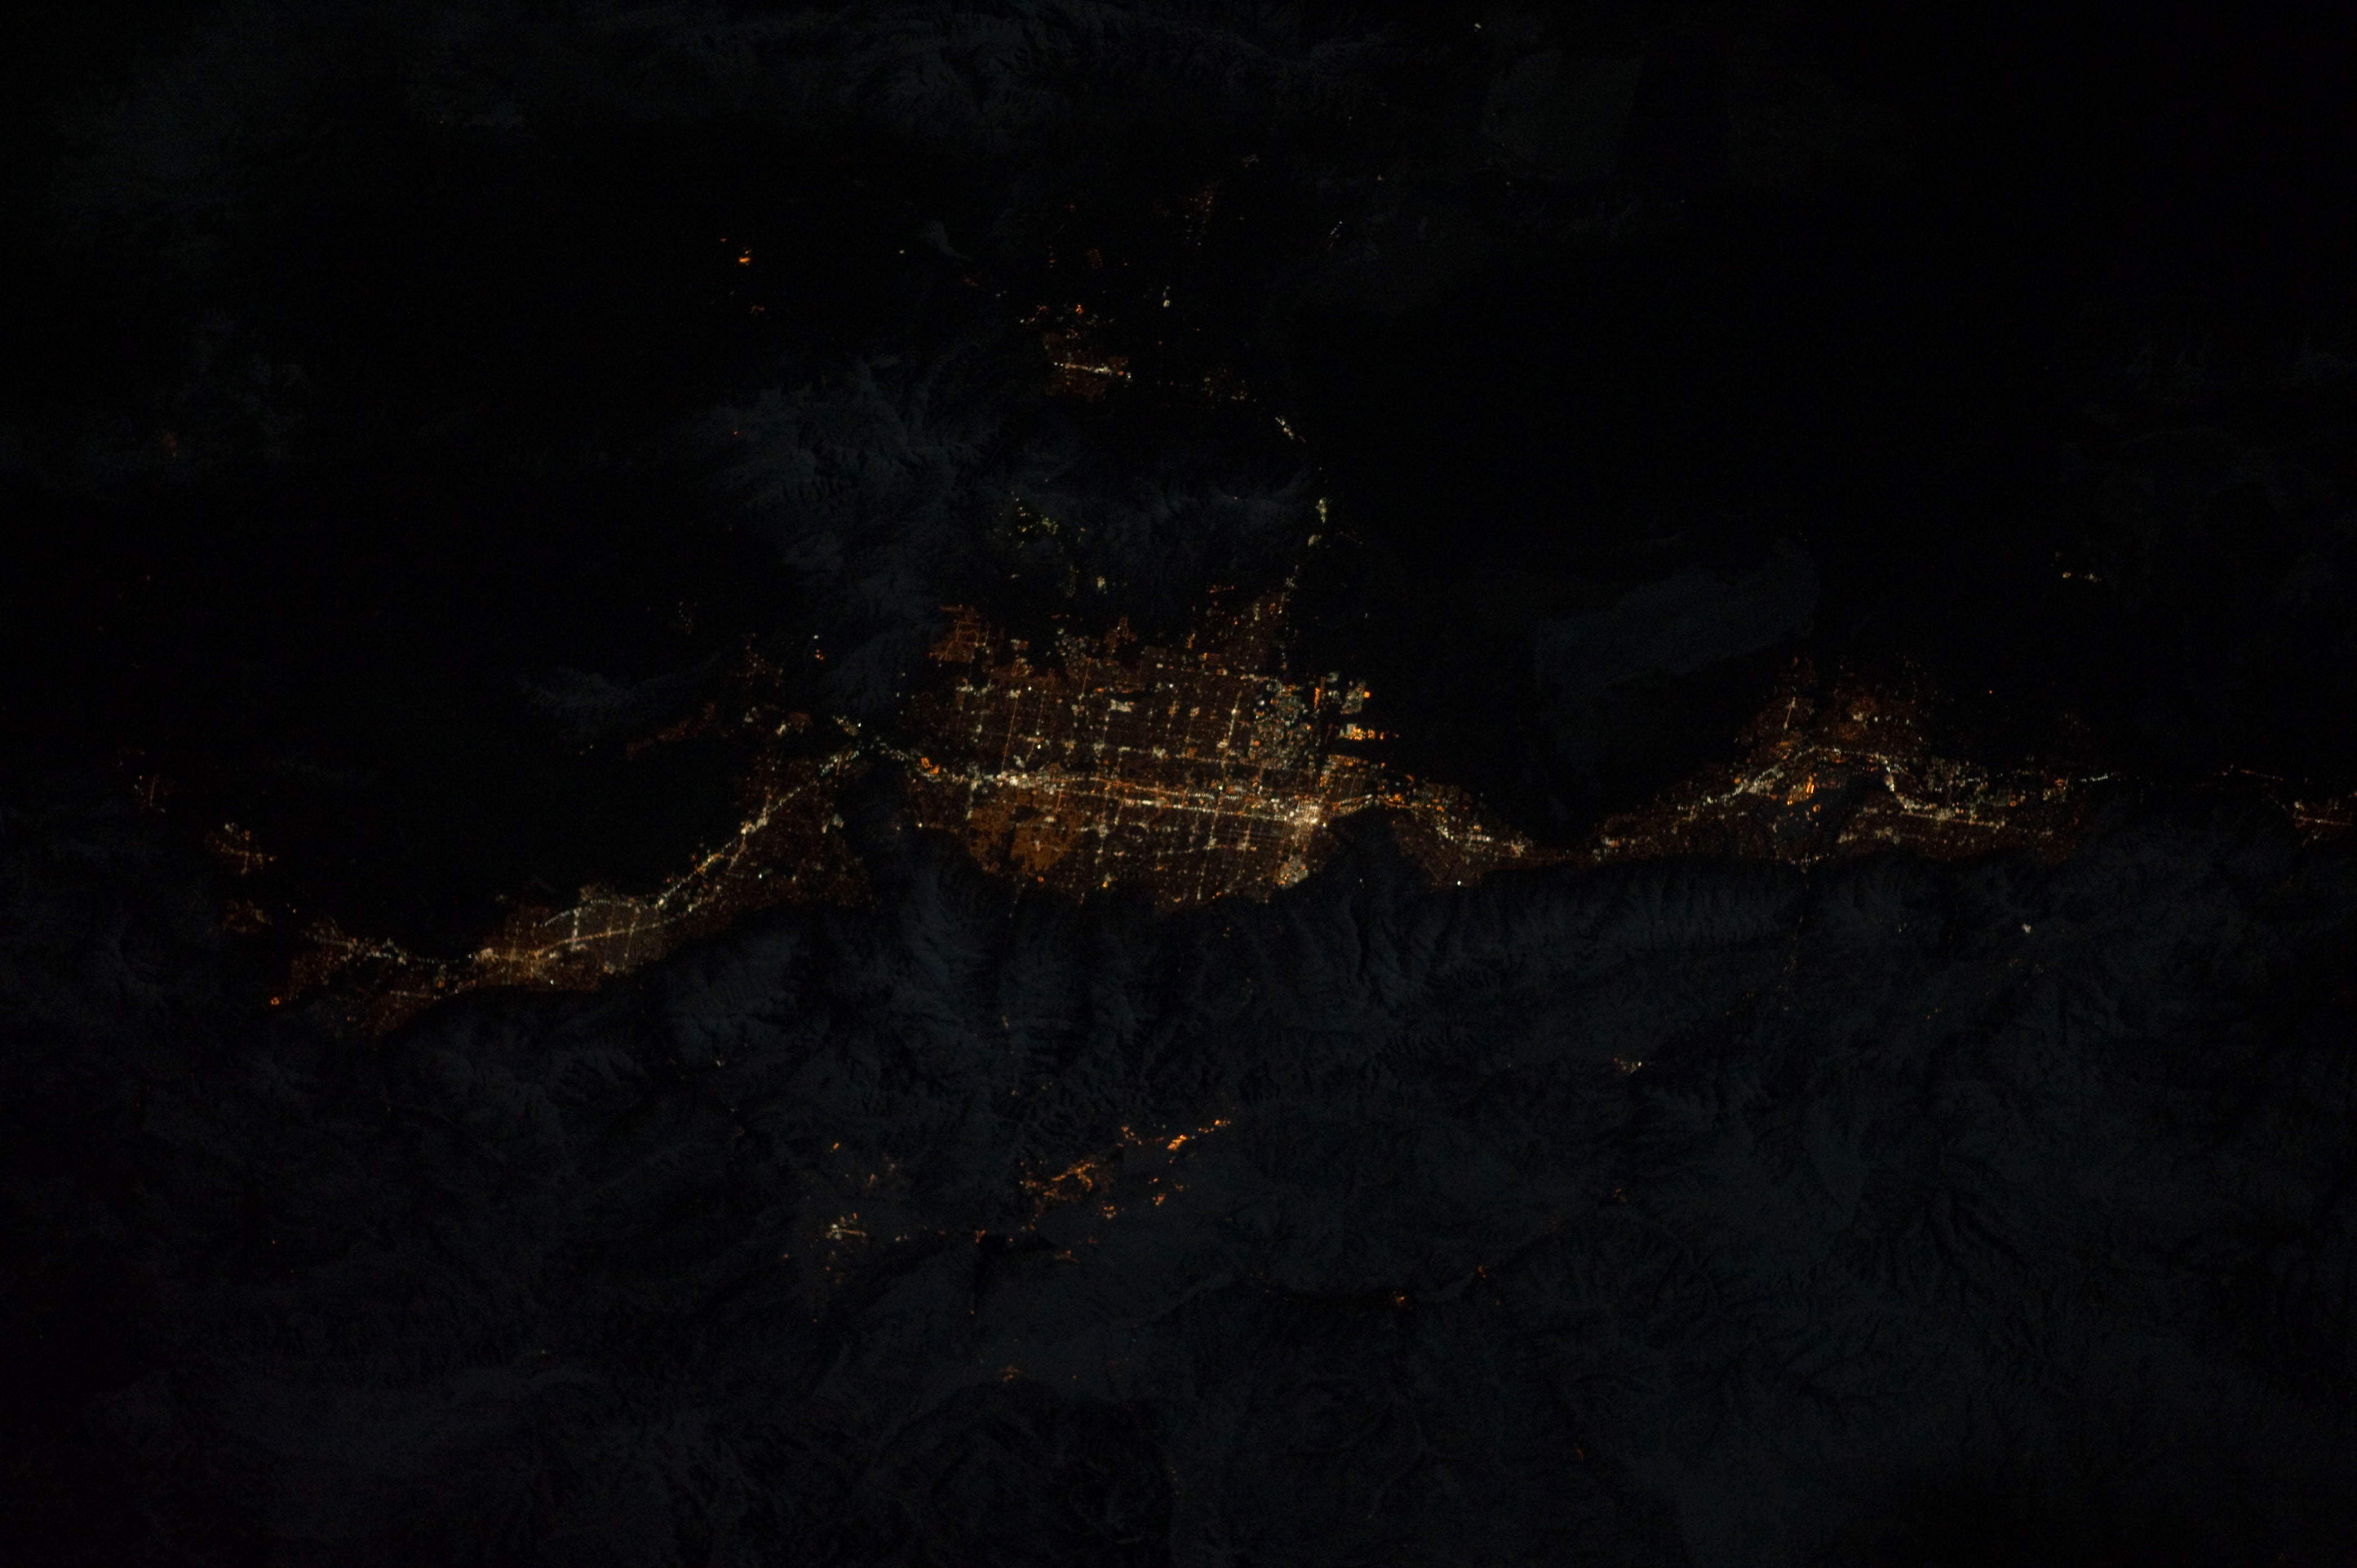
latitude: 40.7
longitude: -111.9
